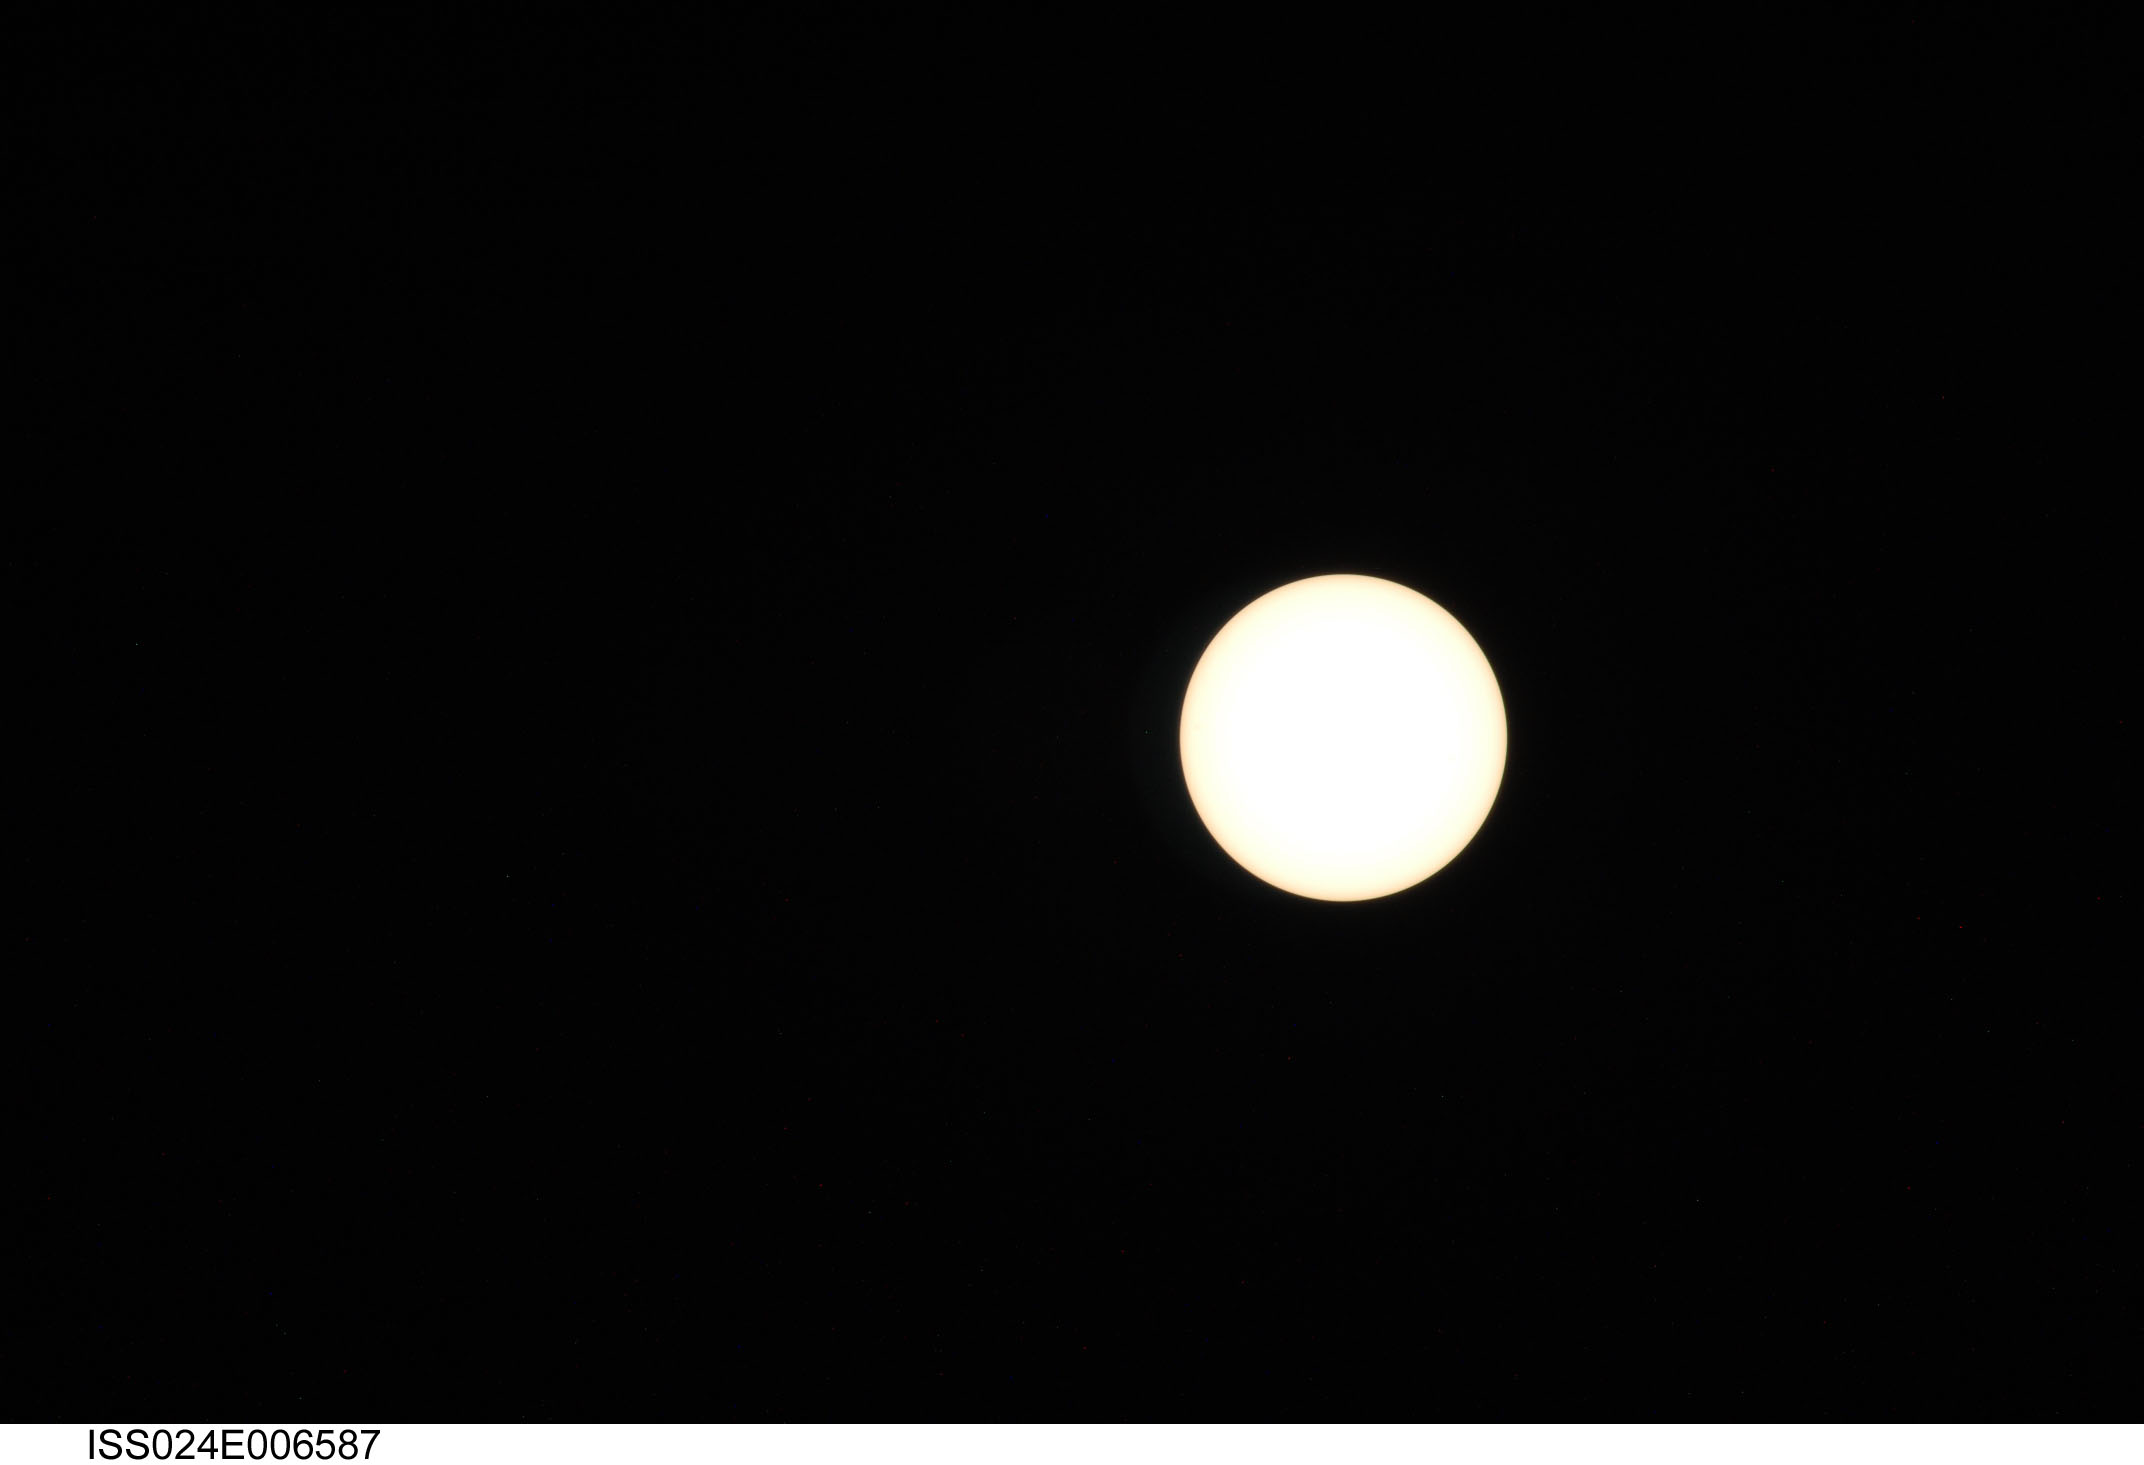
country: INDONESIA
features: SOLAR DISK
